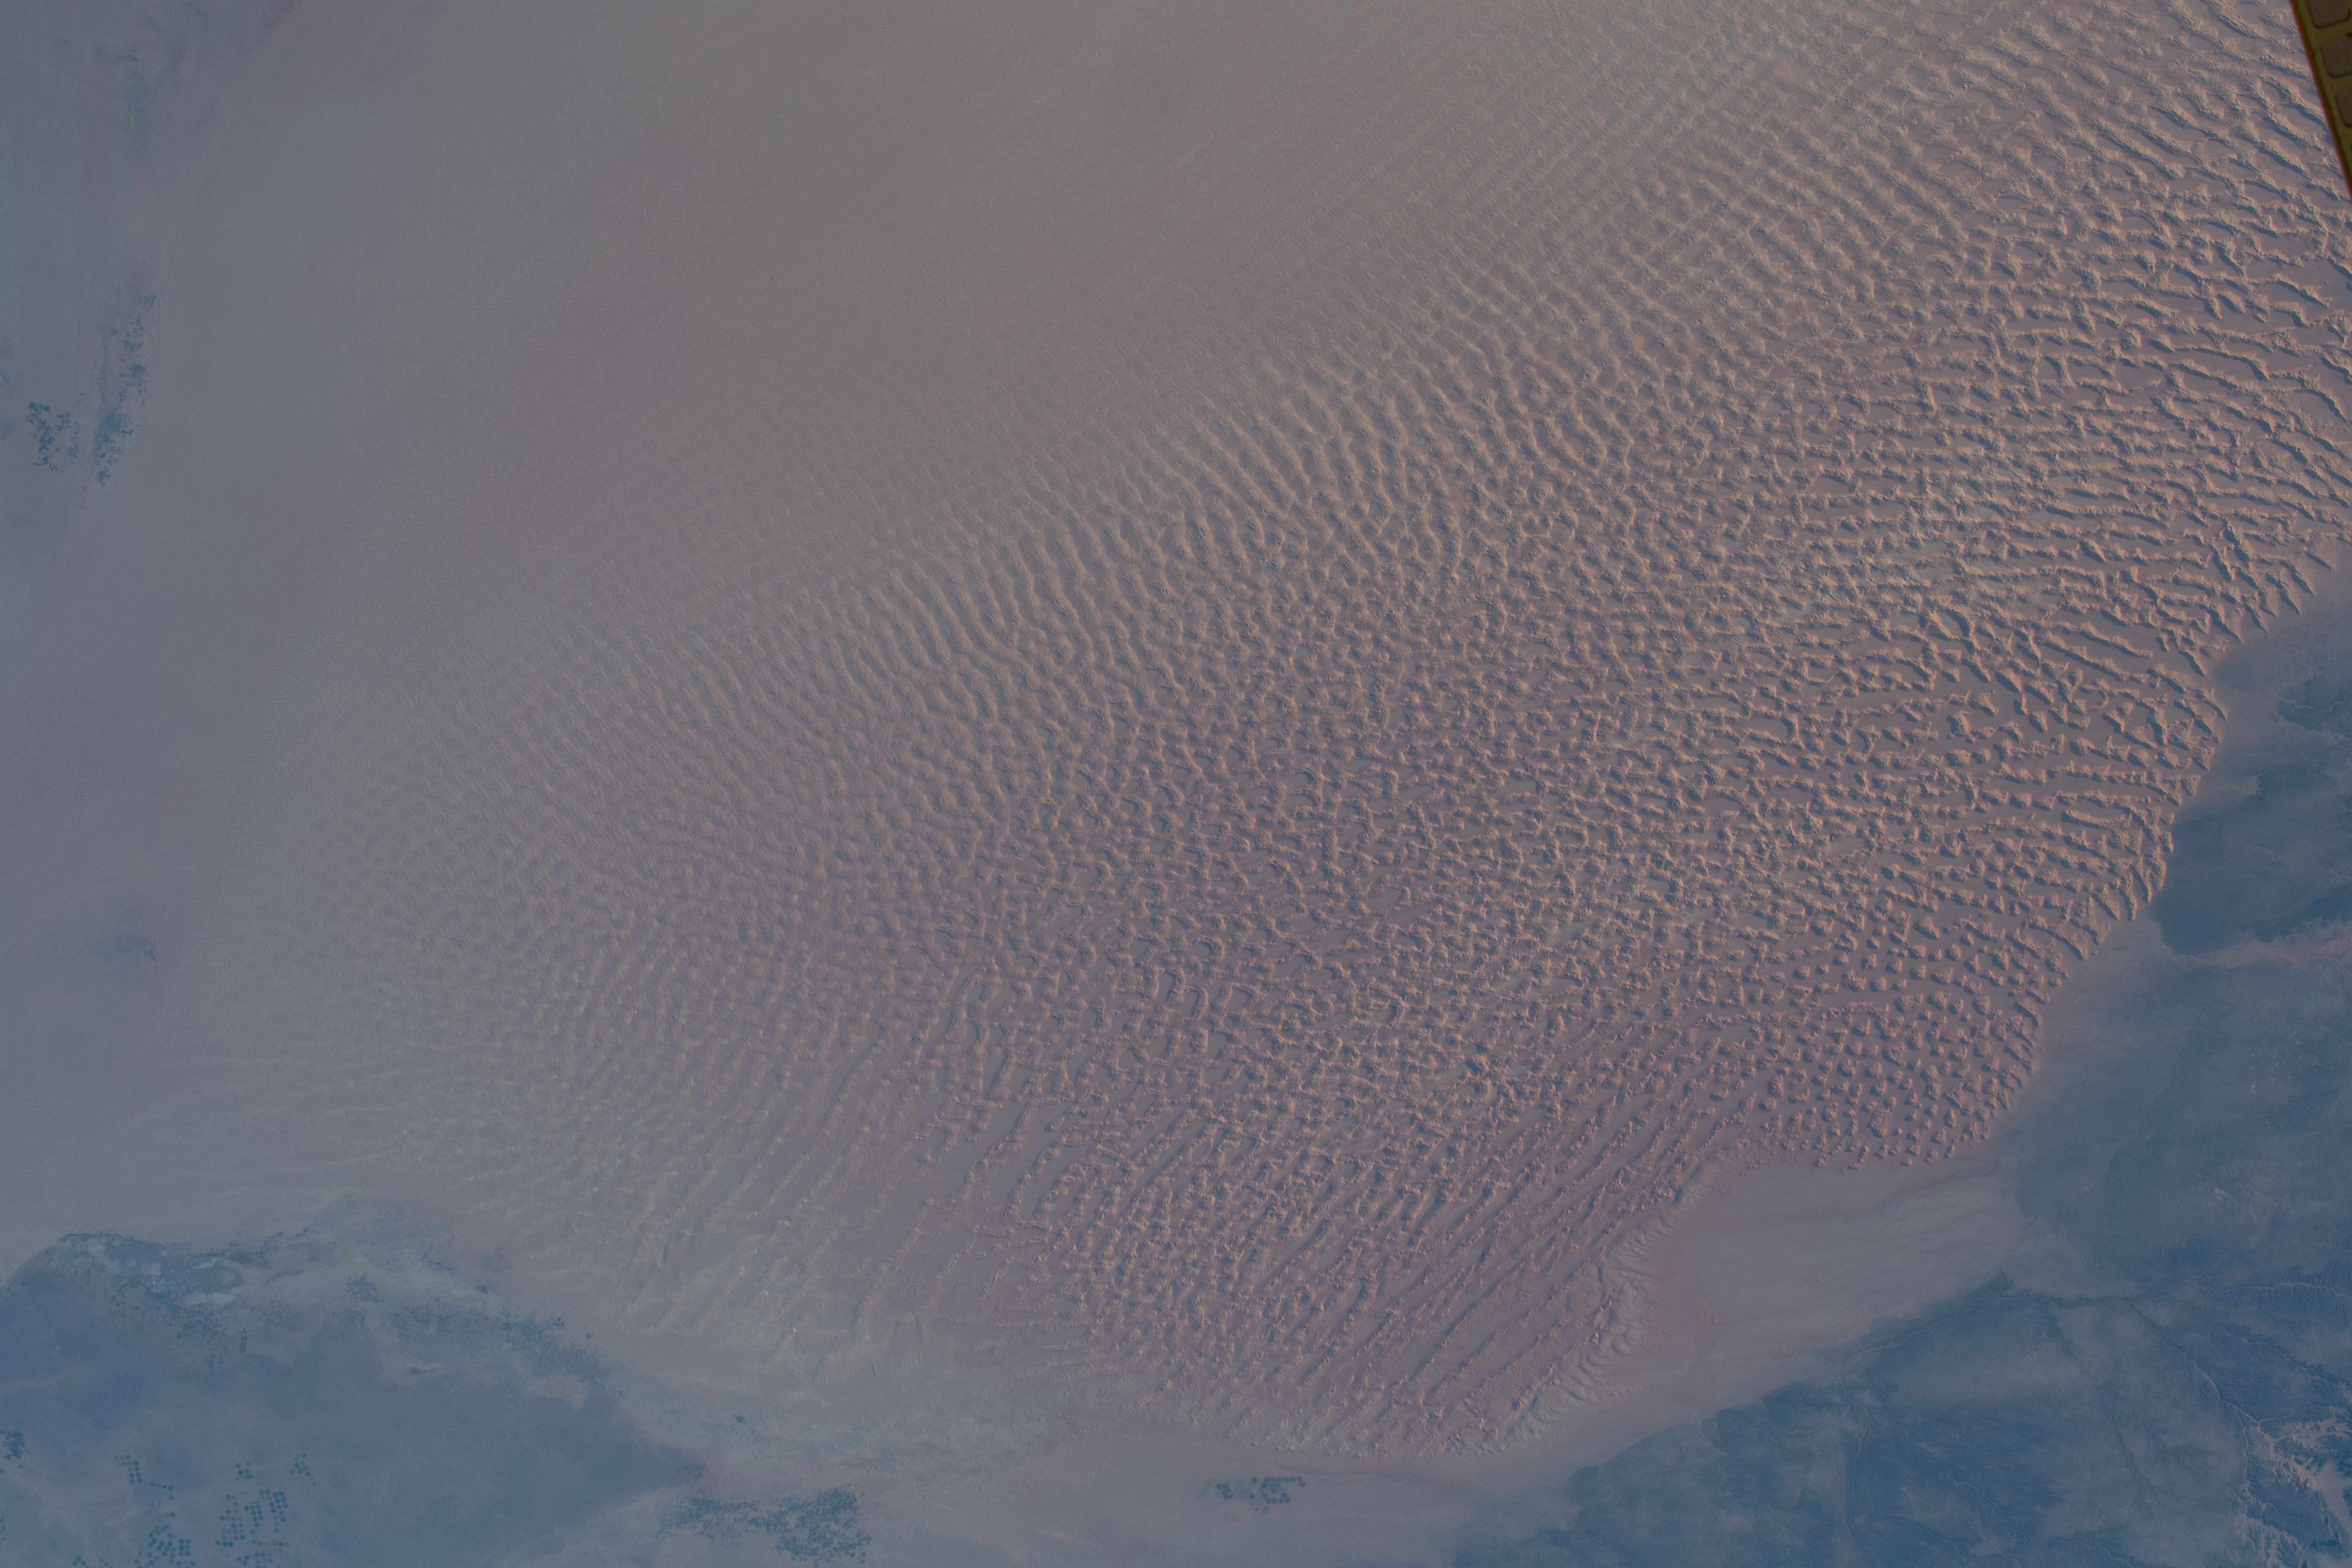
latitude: 25.0
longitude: 13.0
